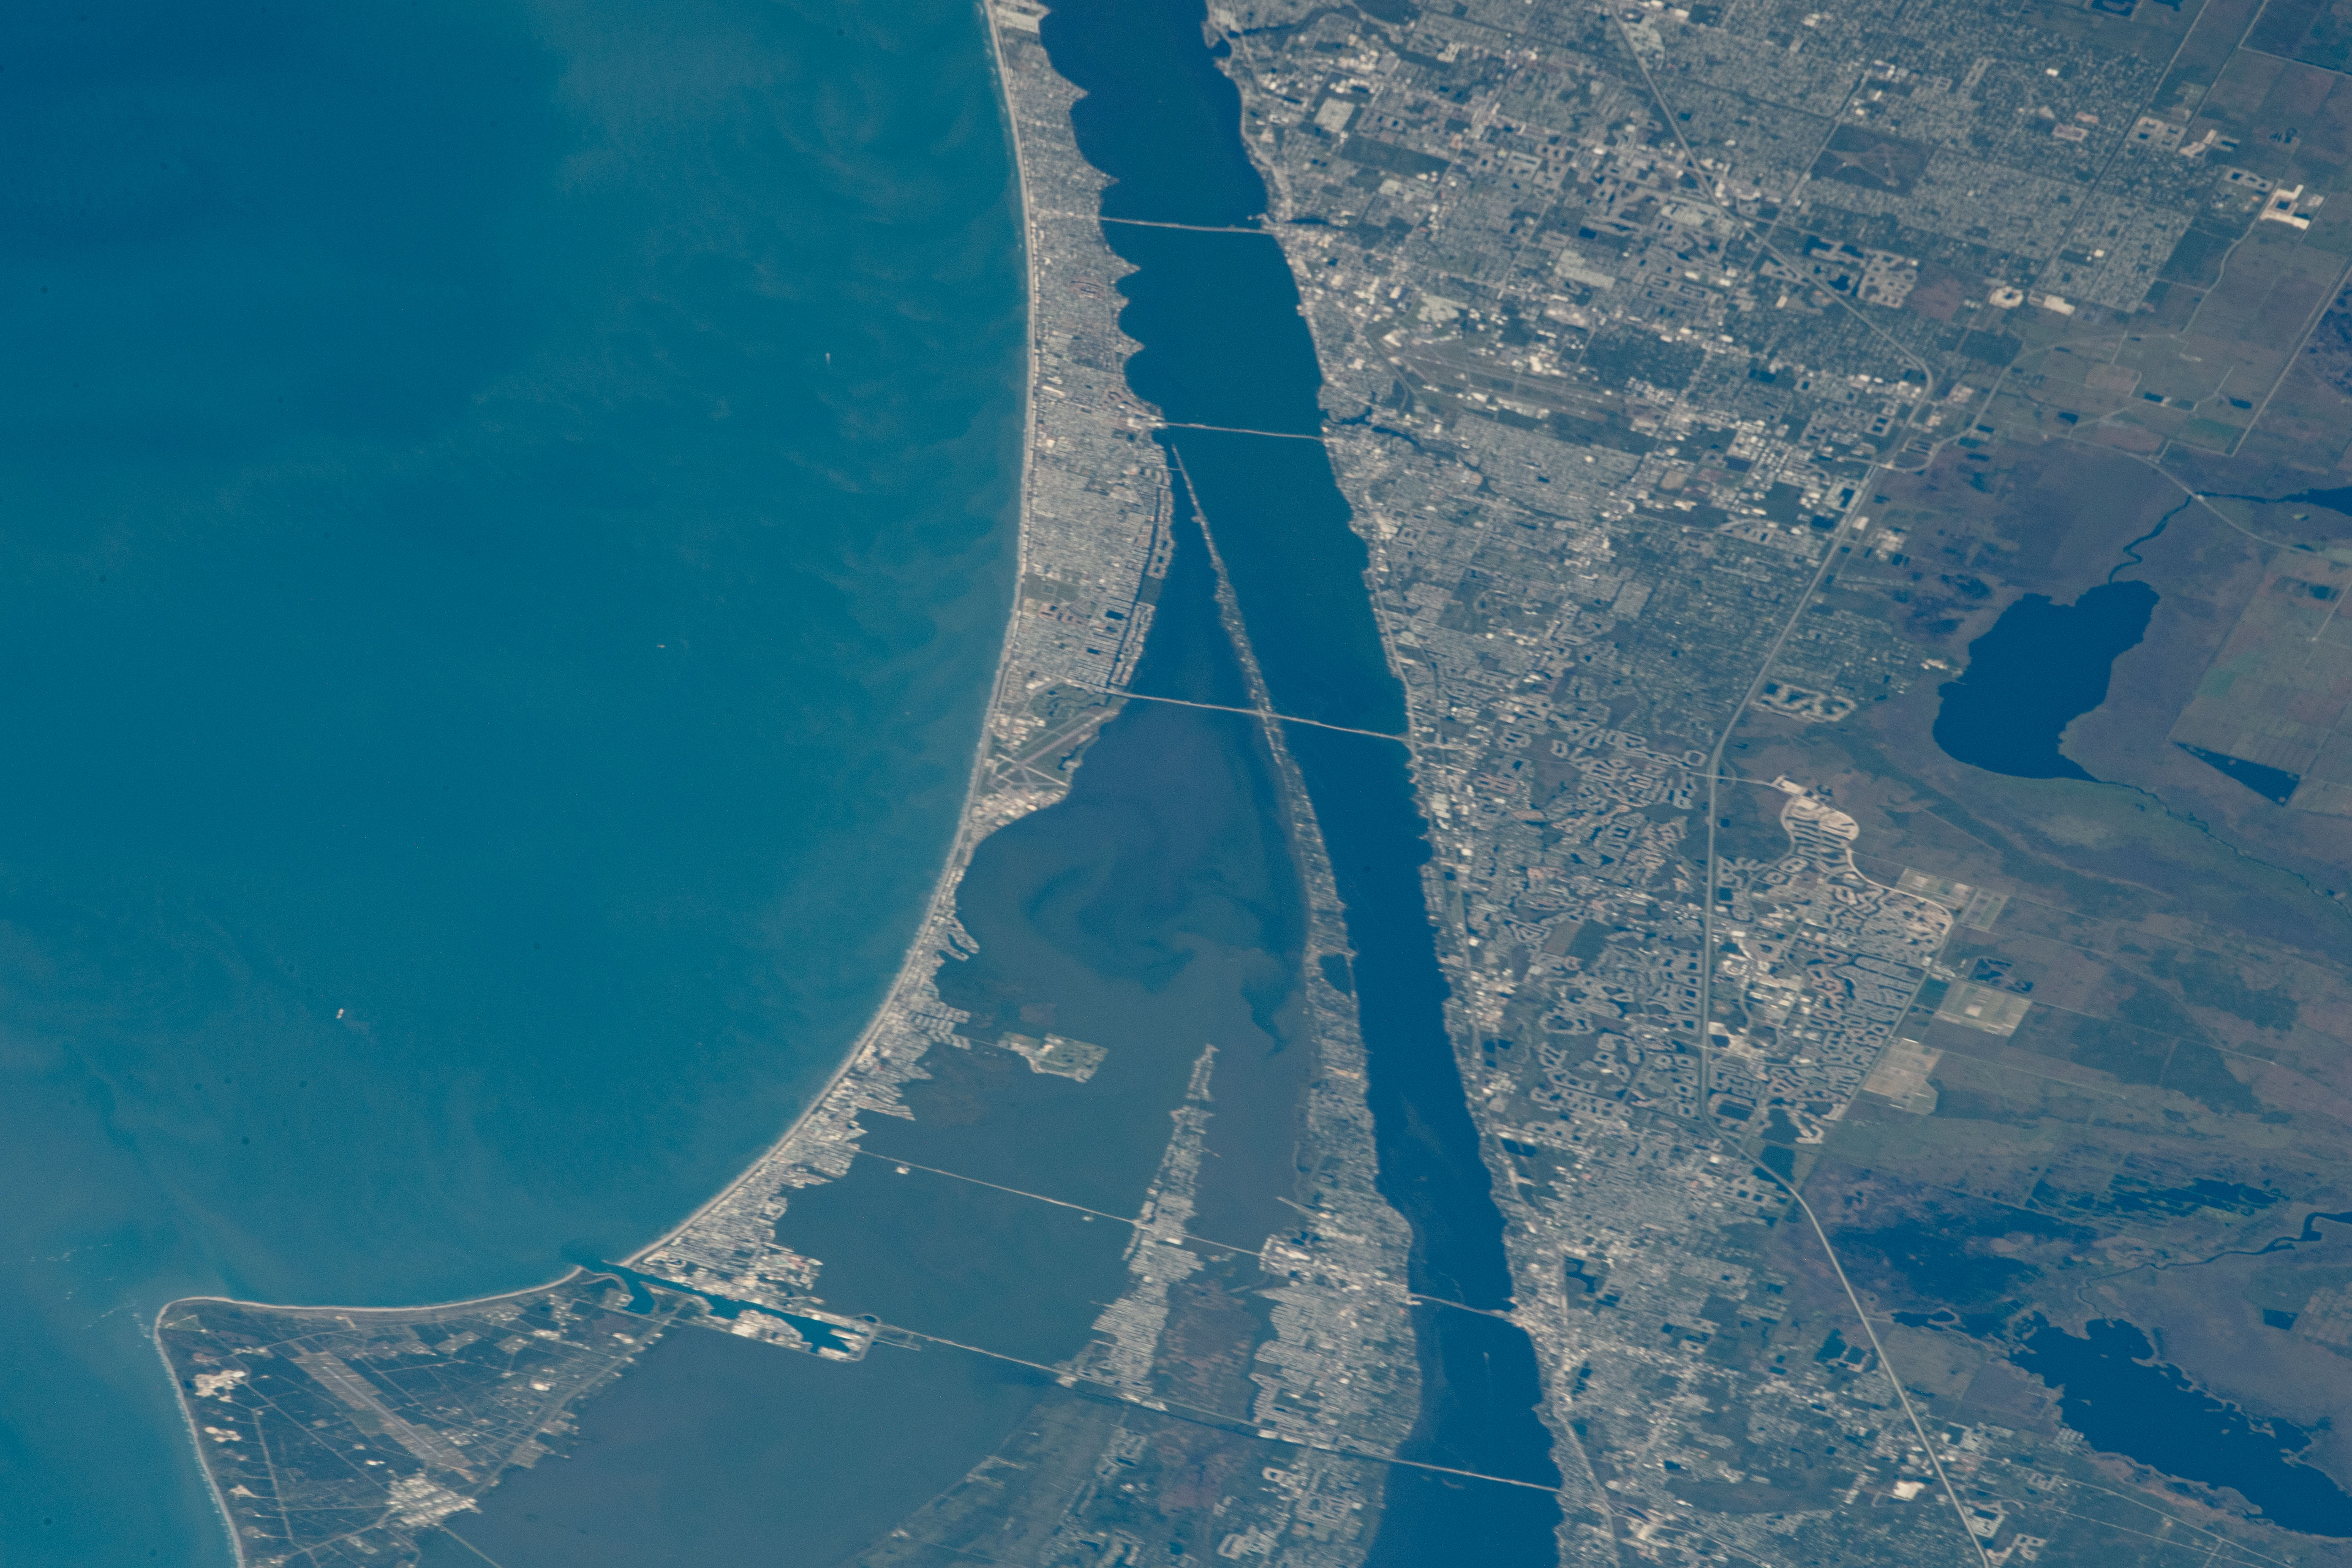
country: USA-FLORIDA
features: INDIAN RIVER, CAPE CANAVERAL, PORT CANAVERAL, CANAVERAL BIGHT, LAKE WASHINGTON, LAKE POINSETT
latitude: 28.4
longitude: -80.8
